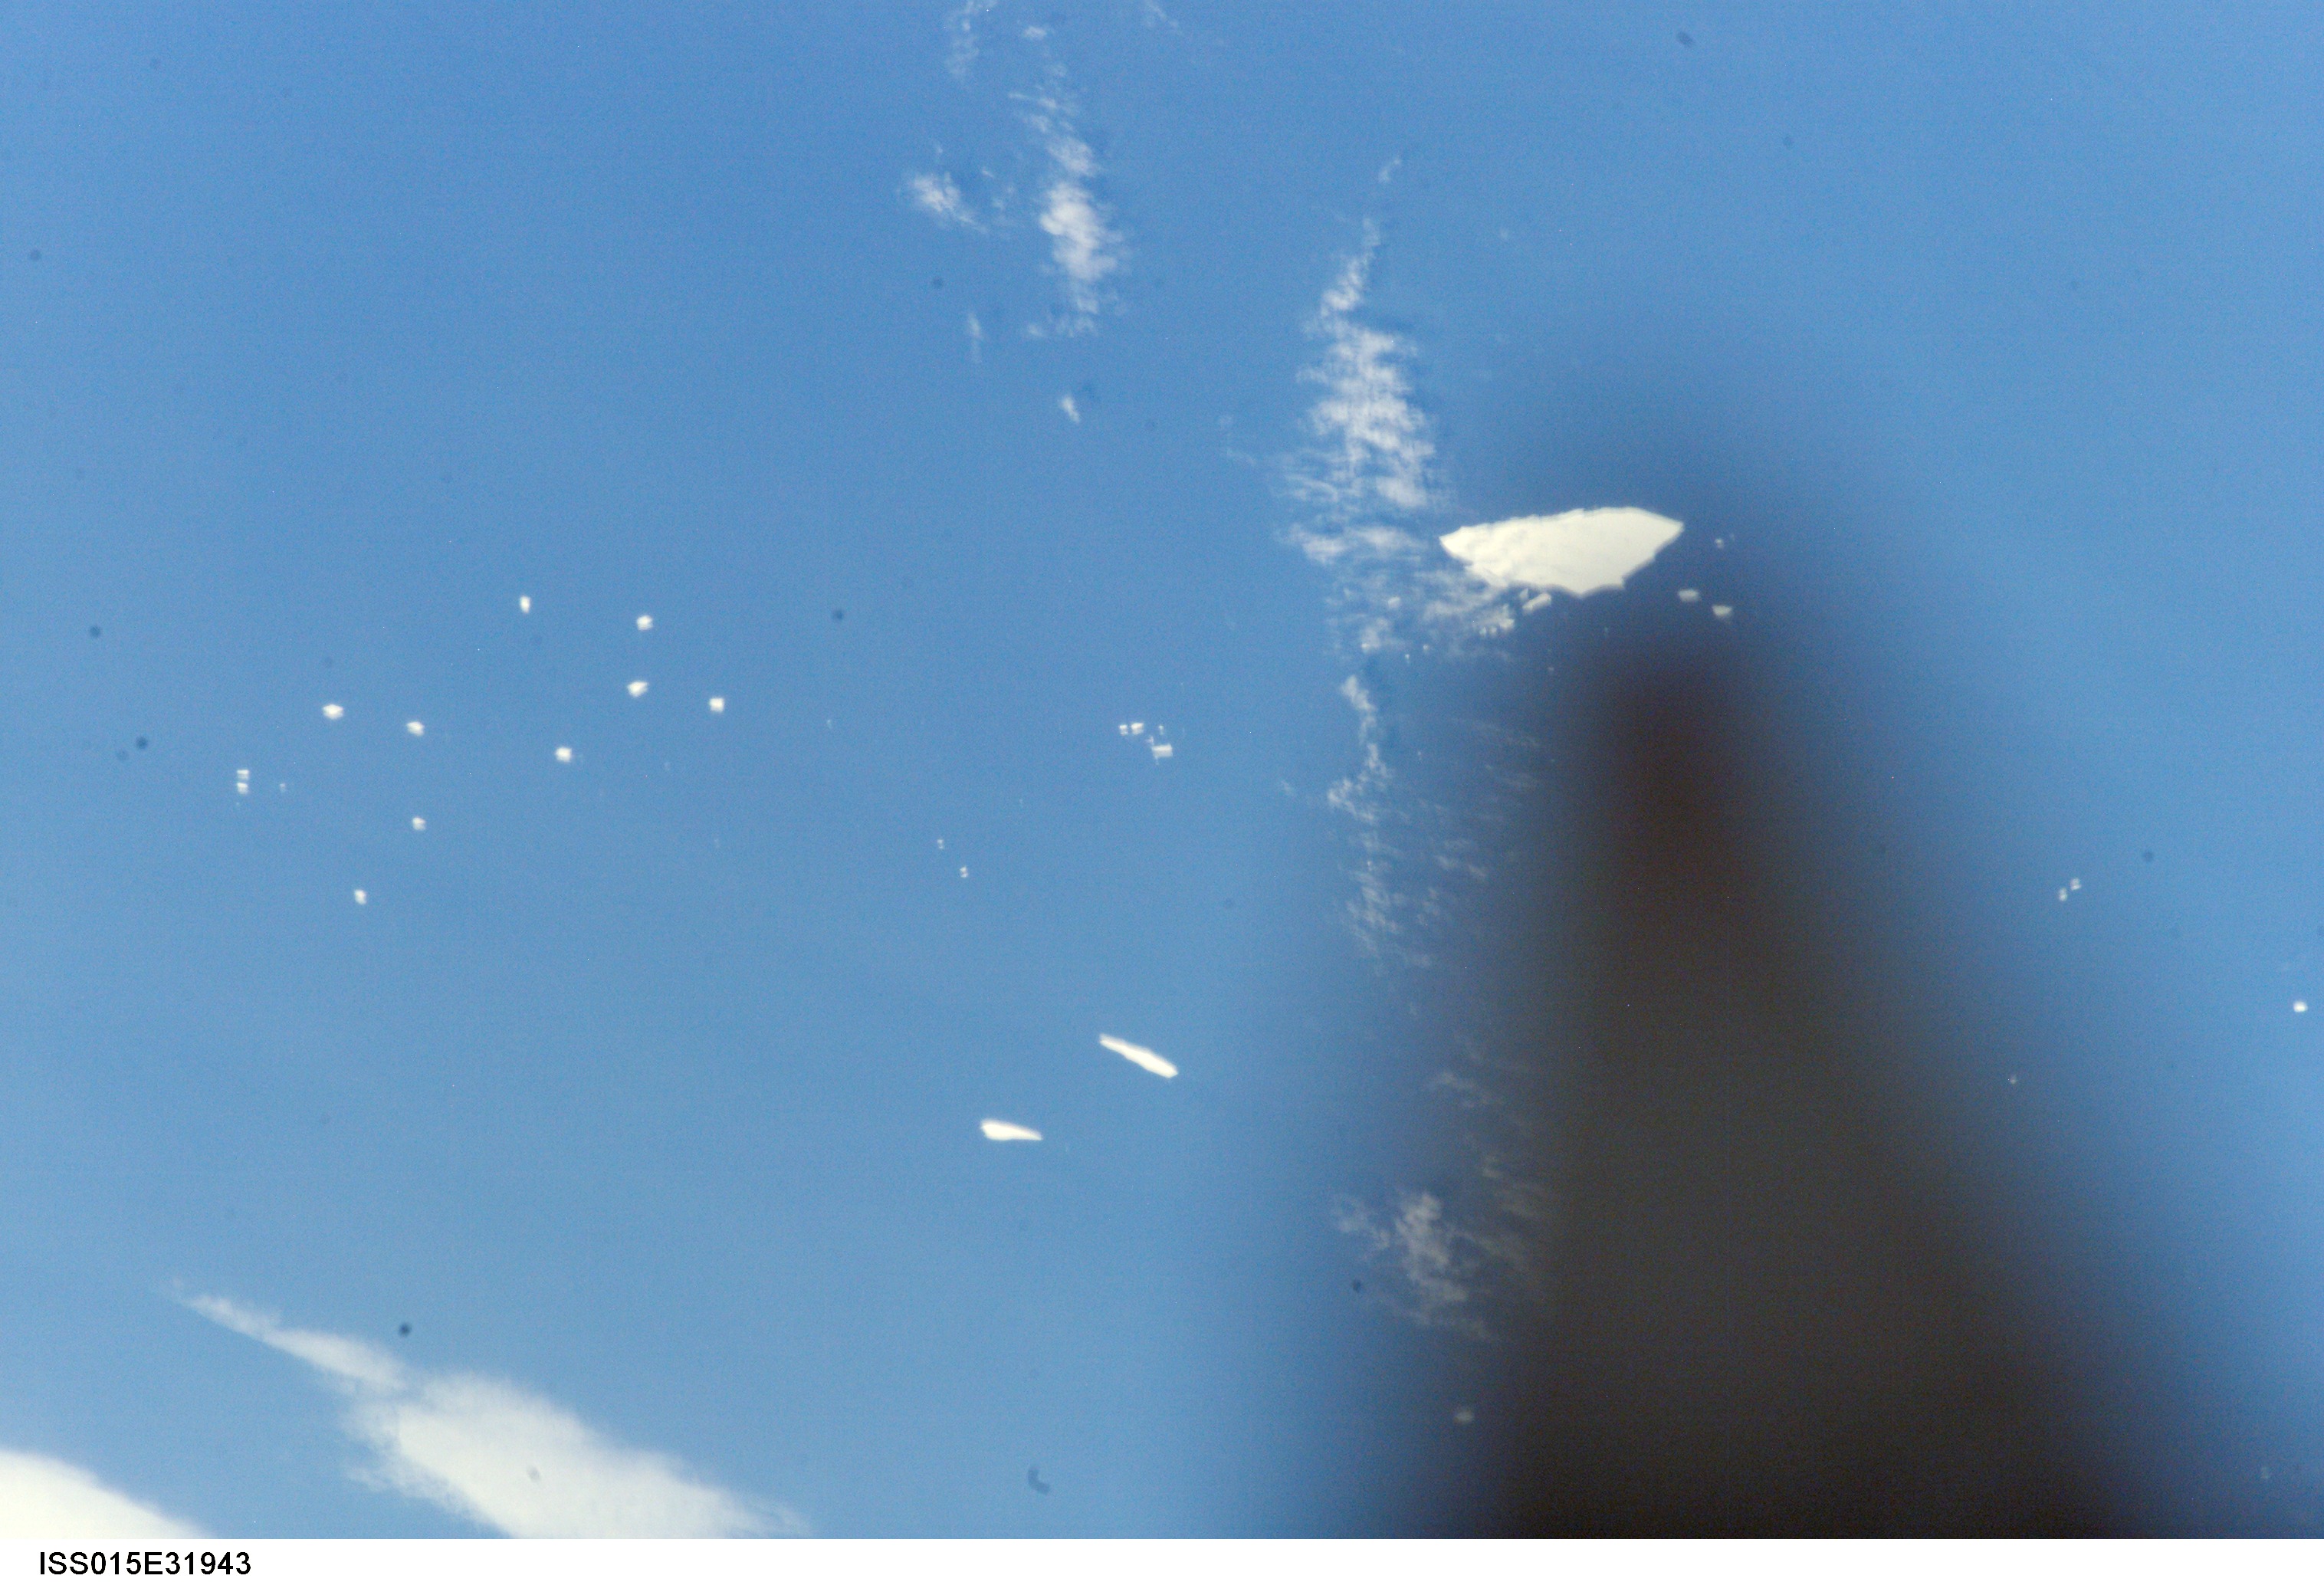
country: ATLANTIC OCEAN
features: LARGE ICEBERG, SMALL ICEBERGS
